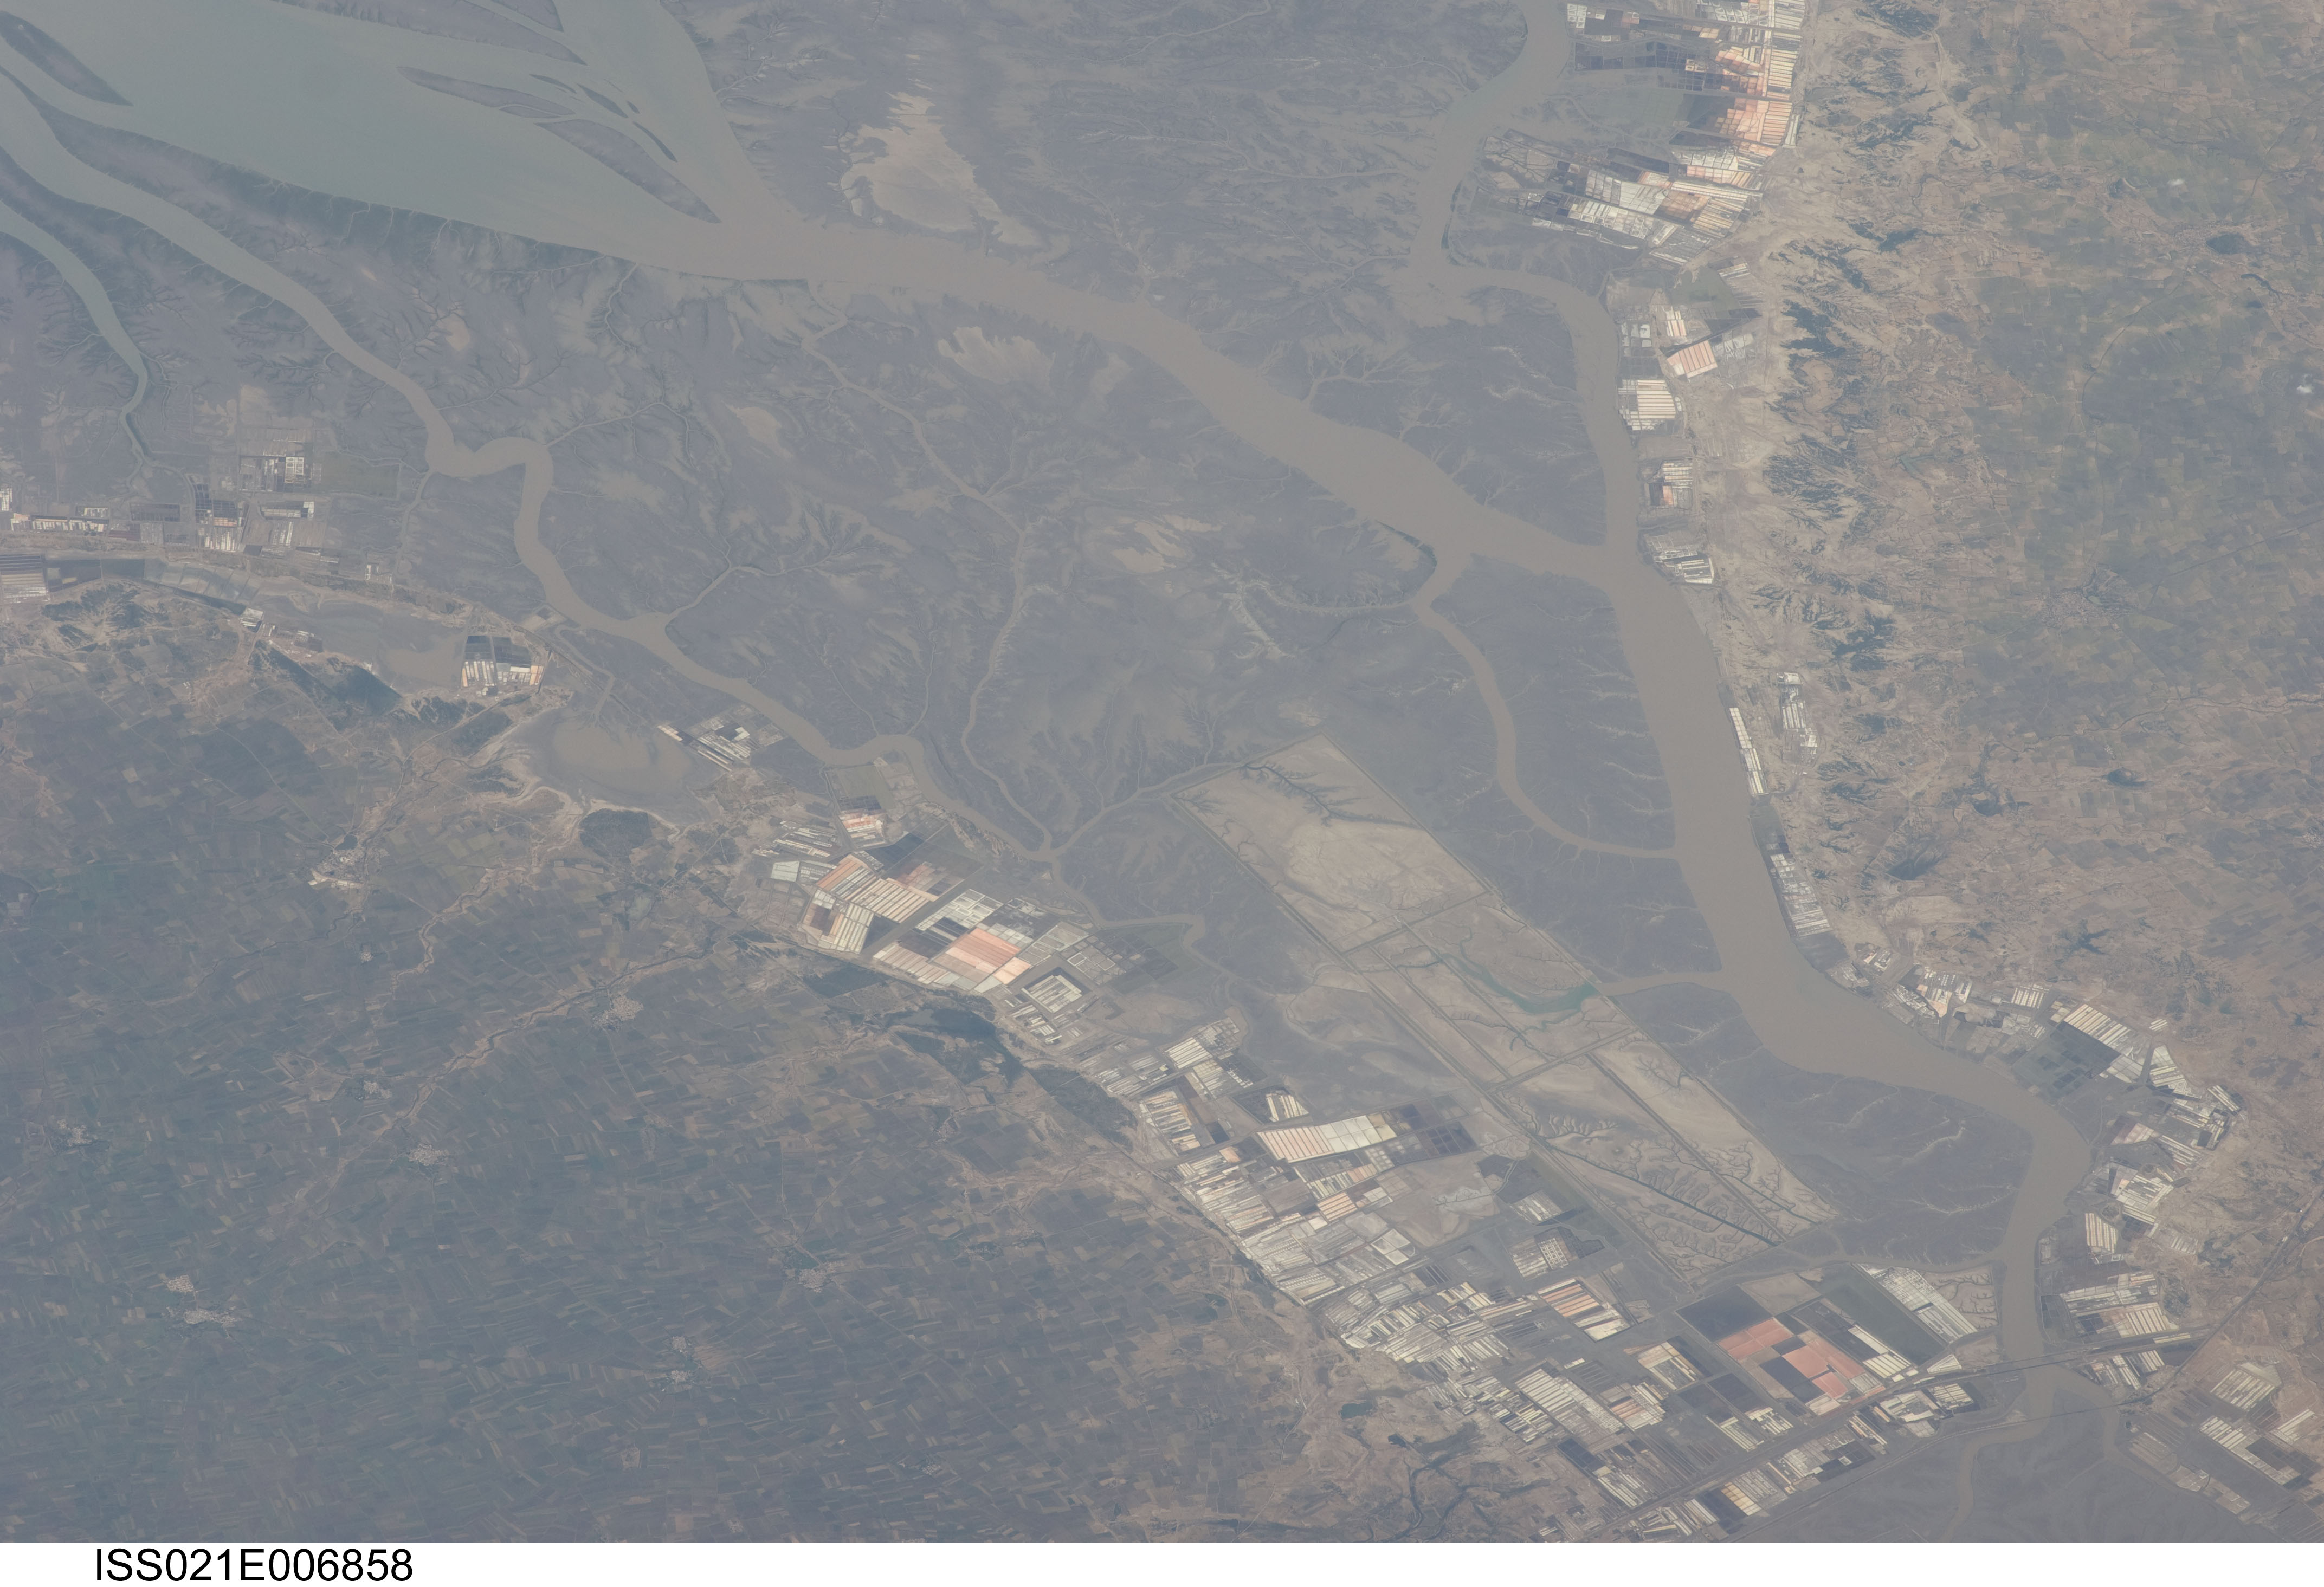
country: INDIA
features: SALT FLATS,SHIKARPUR INDIA,HADAKIYA CREEK
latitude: 23.1
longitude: 70.6
